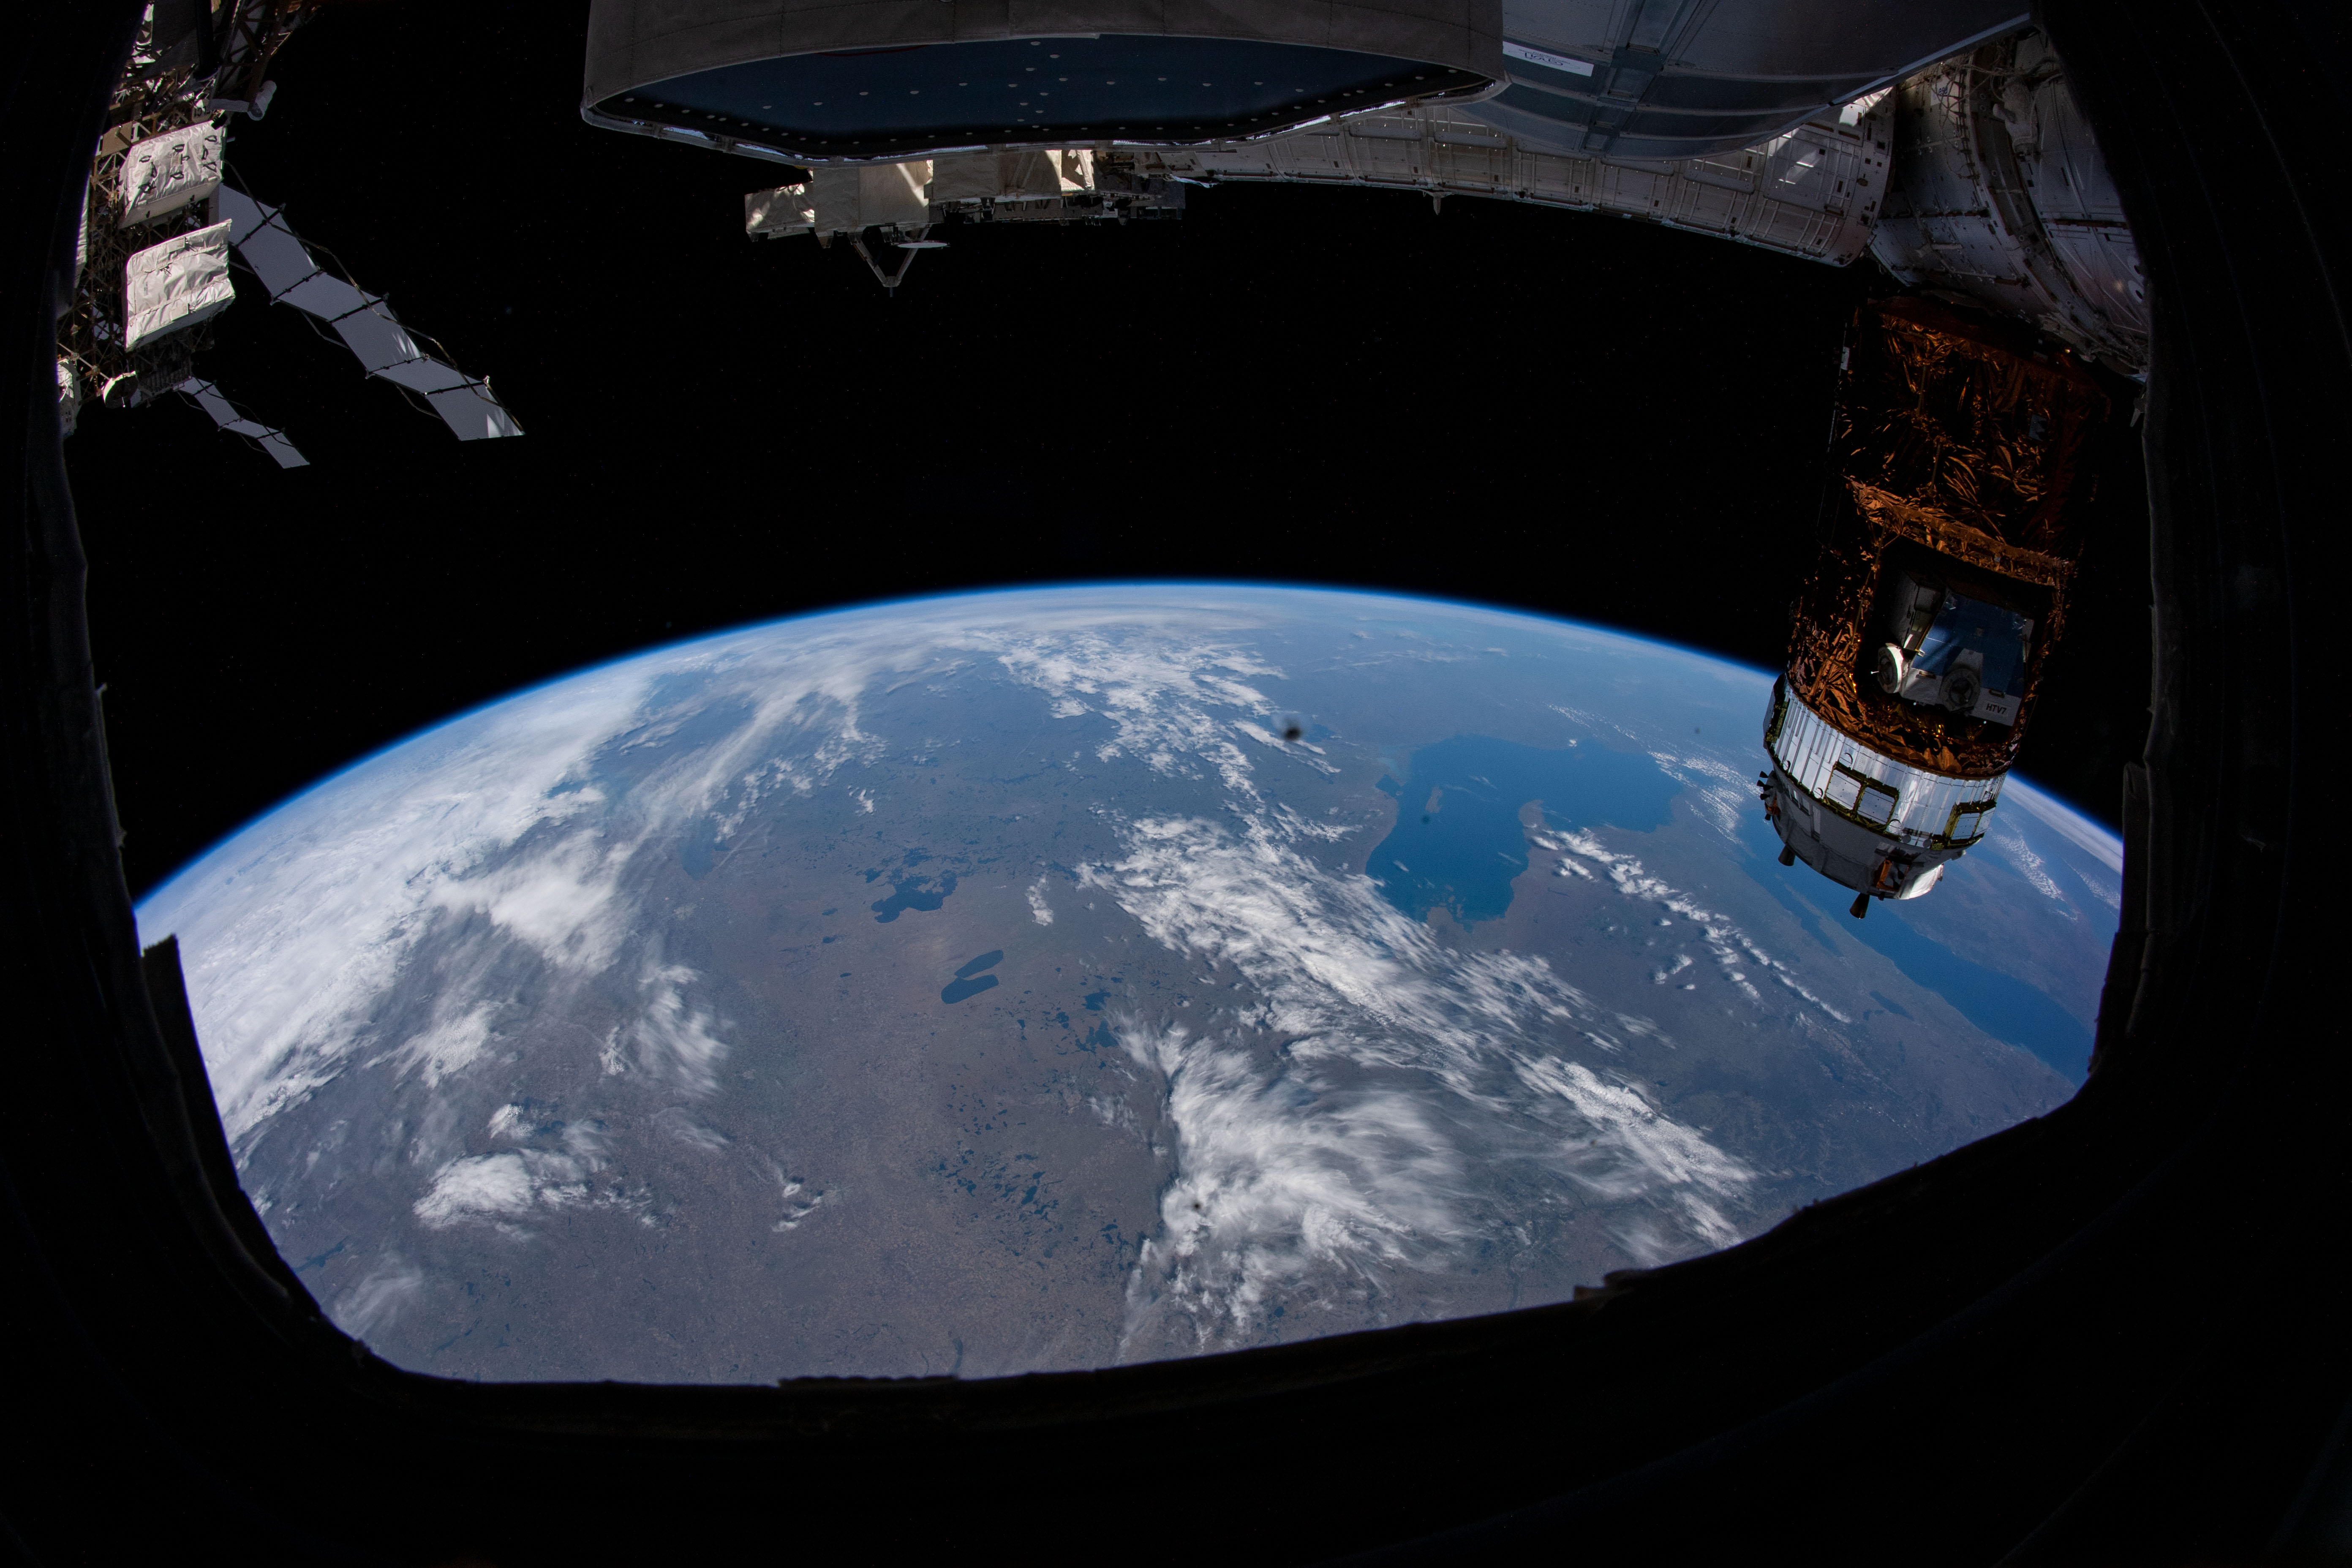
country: CANADA-O
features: LAKE SUPERIOR, SUPERIOR NATIONAL FOREST
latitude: 49.0
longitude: -91.5
